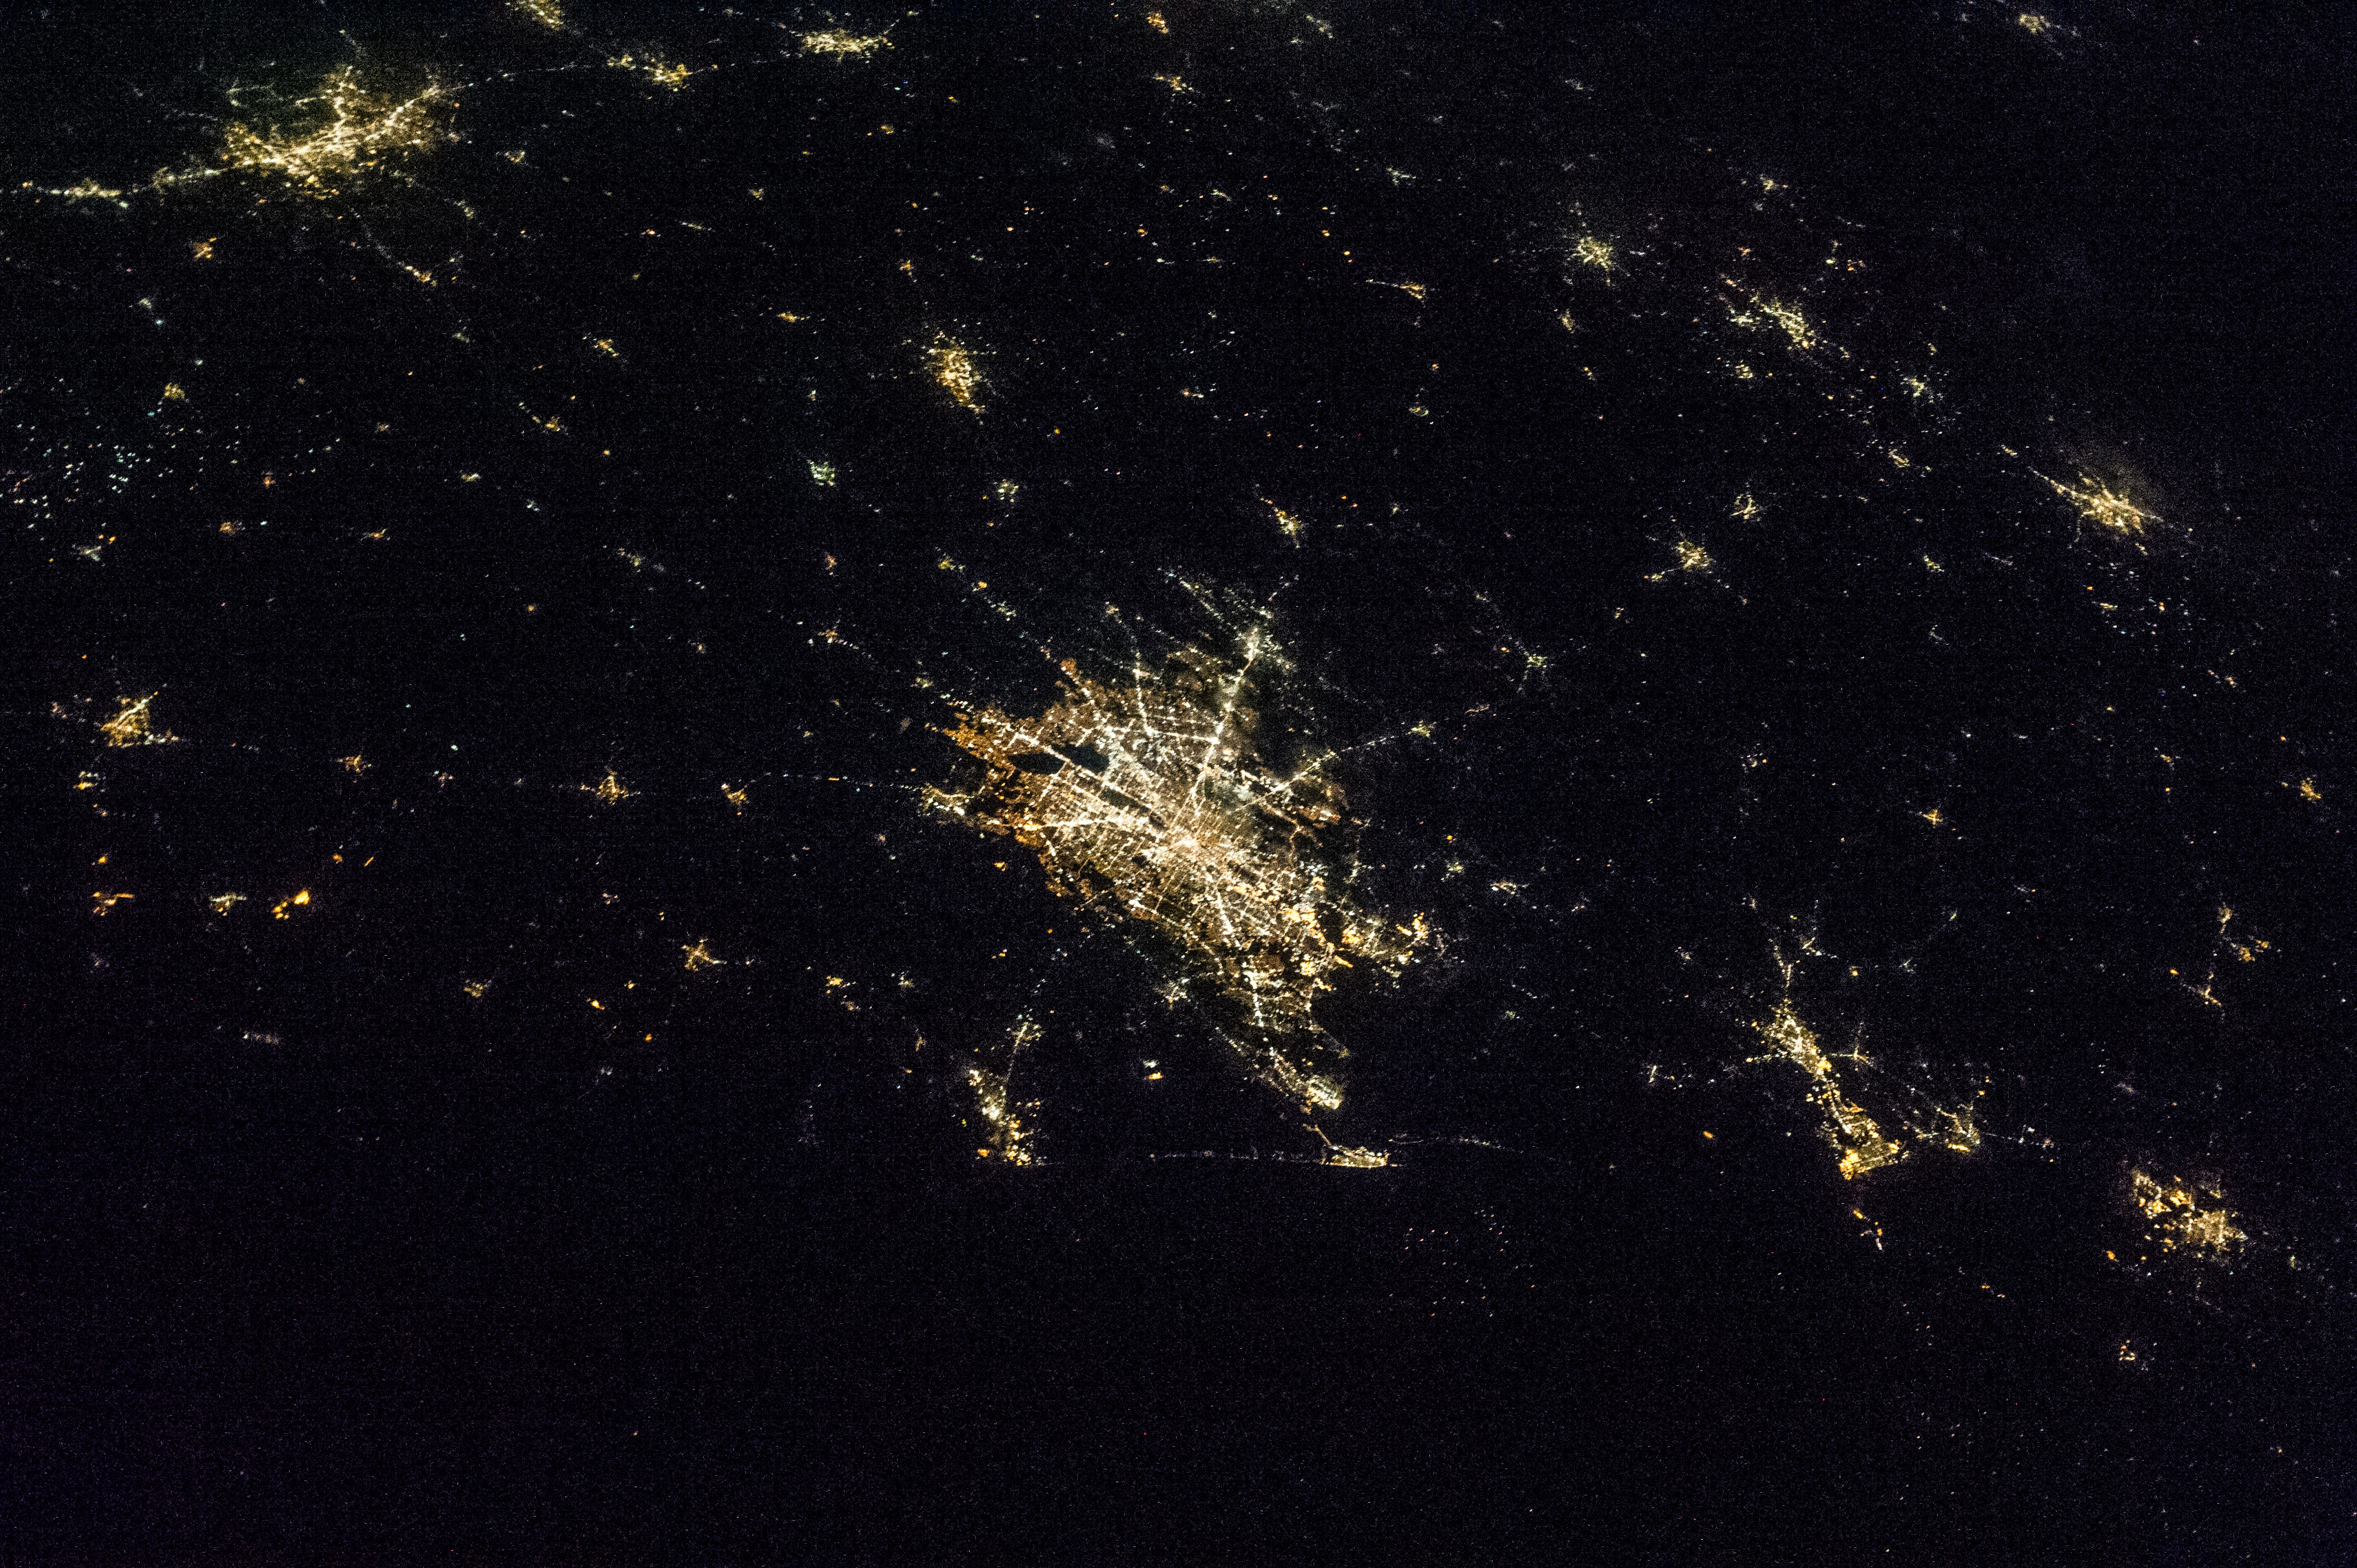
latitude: 29.3
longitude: -95.4
